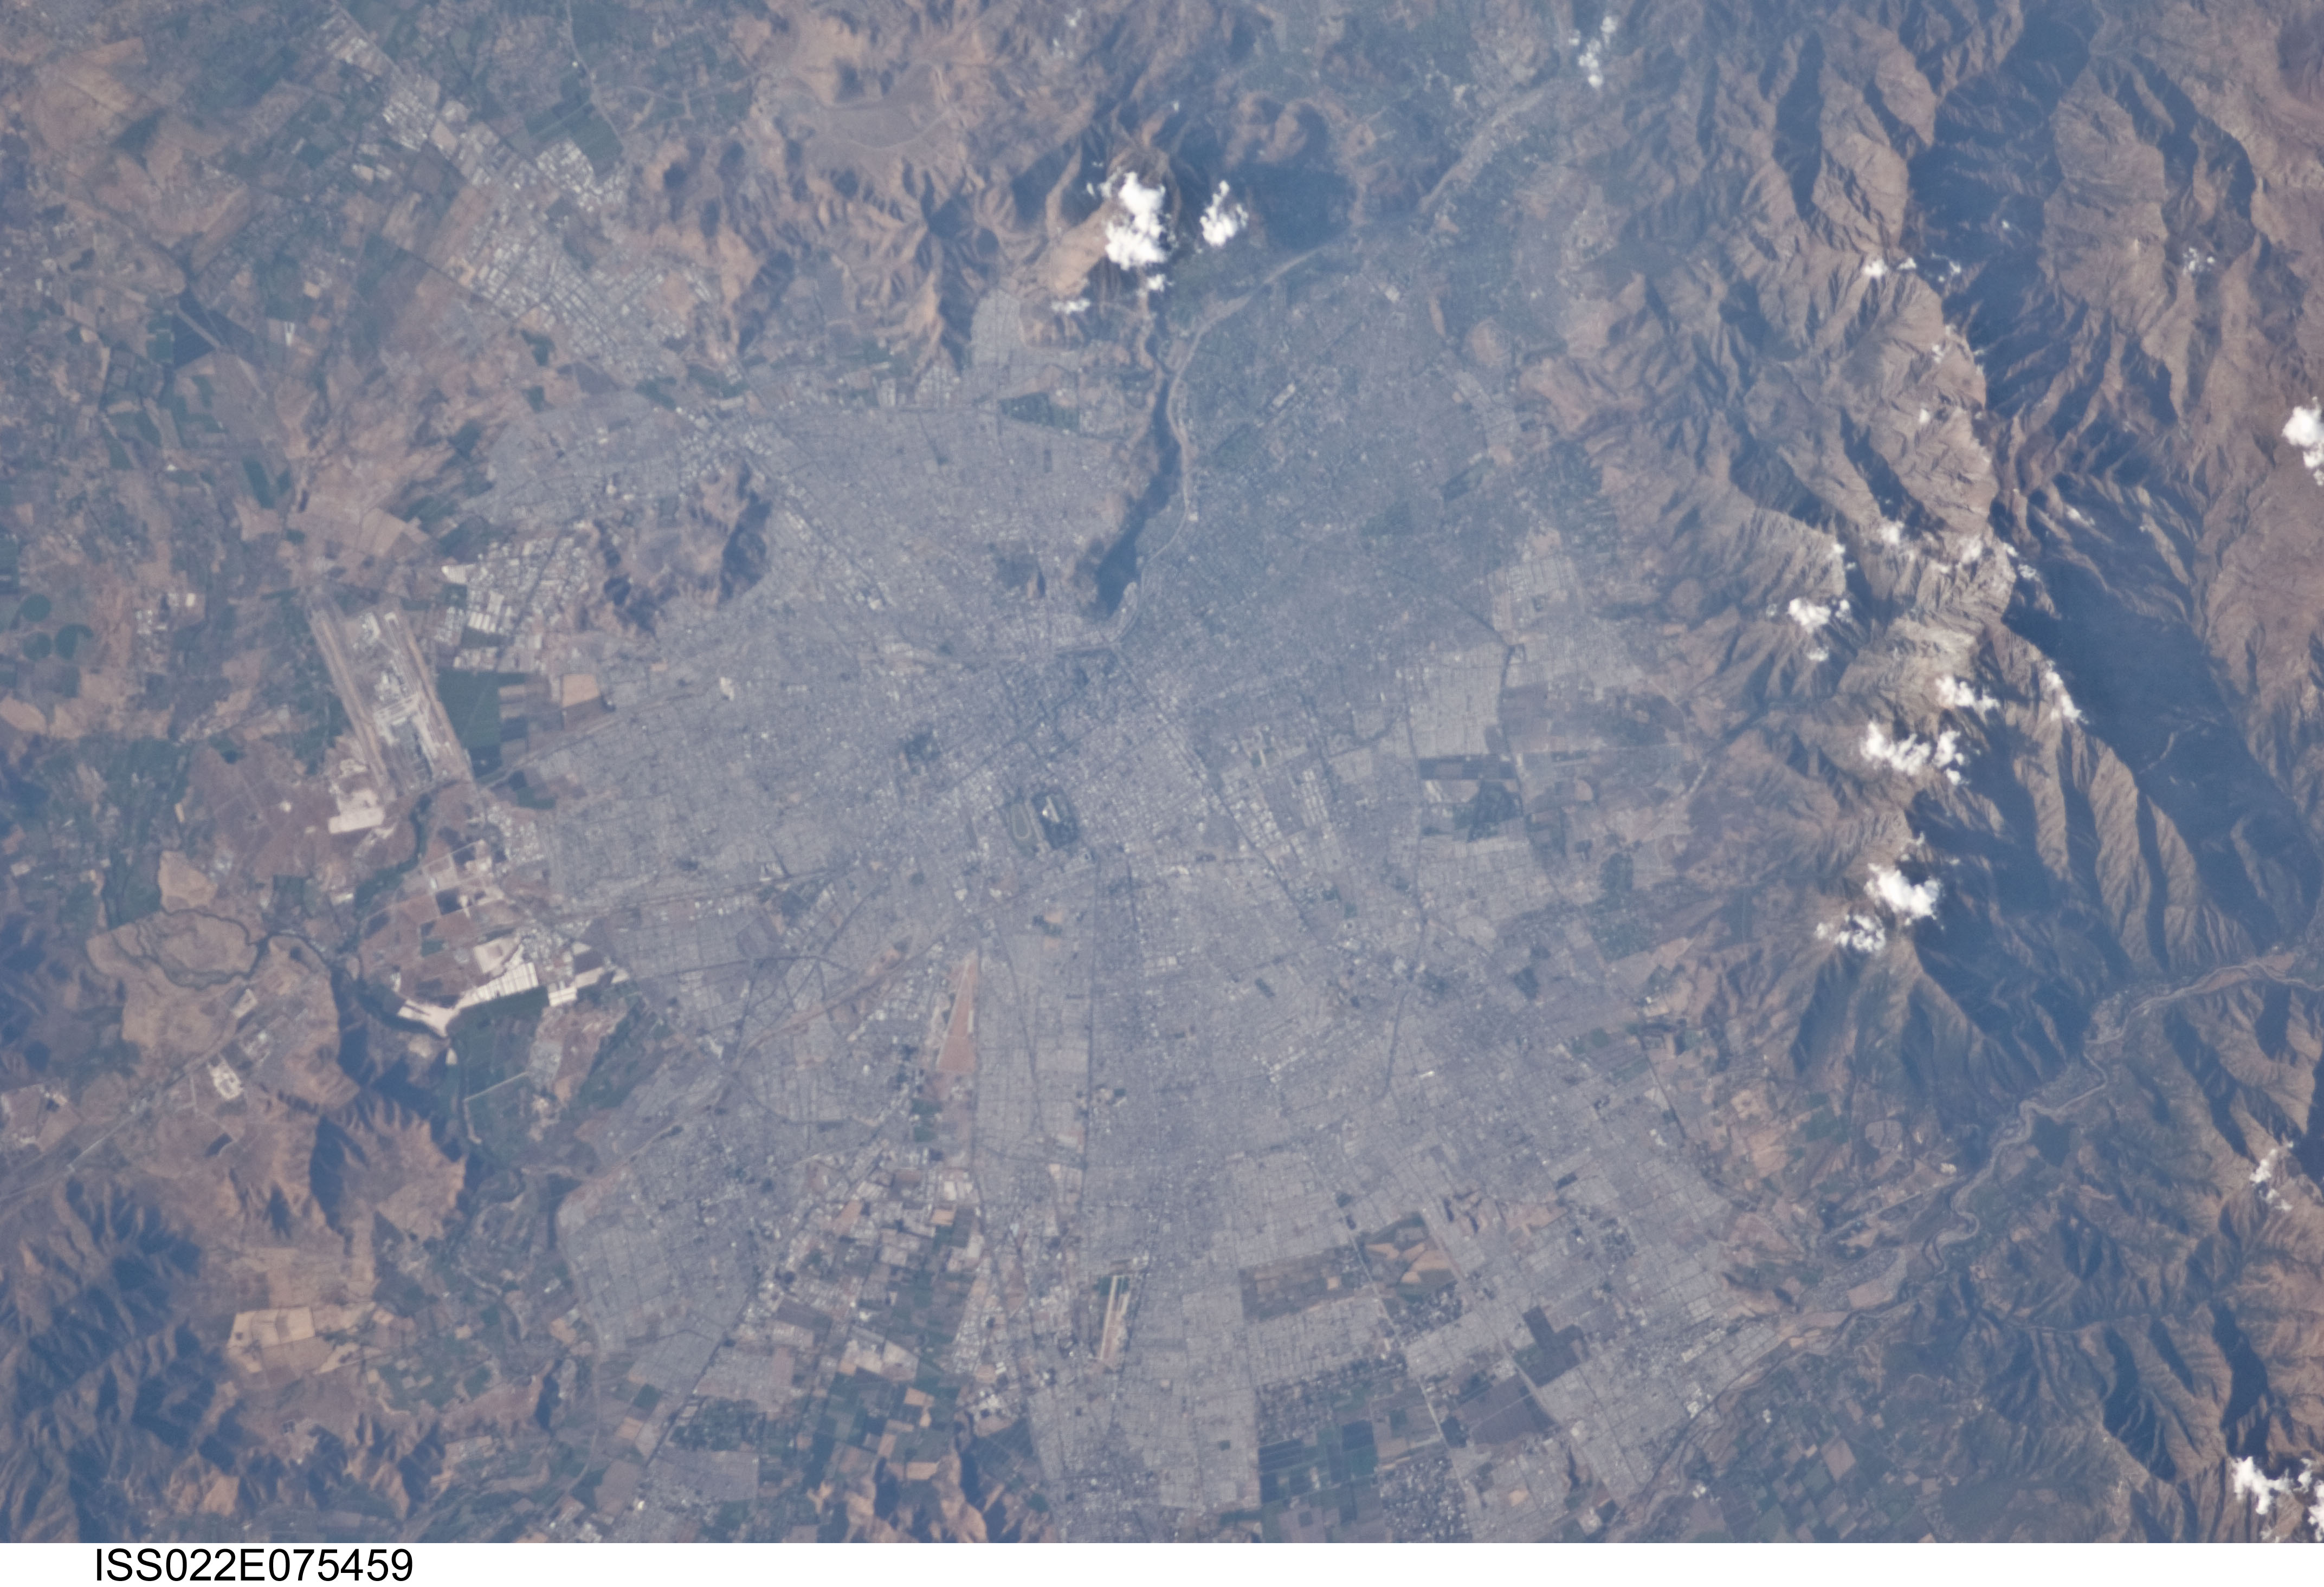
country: CHILE
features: SANTIAGO, R. MAPOCHO, R. MAIPO, ANDES MTS.
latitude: -33.5
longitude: -70.7
